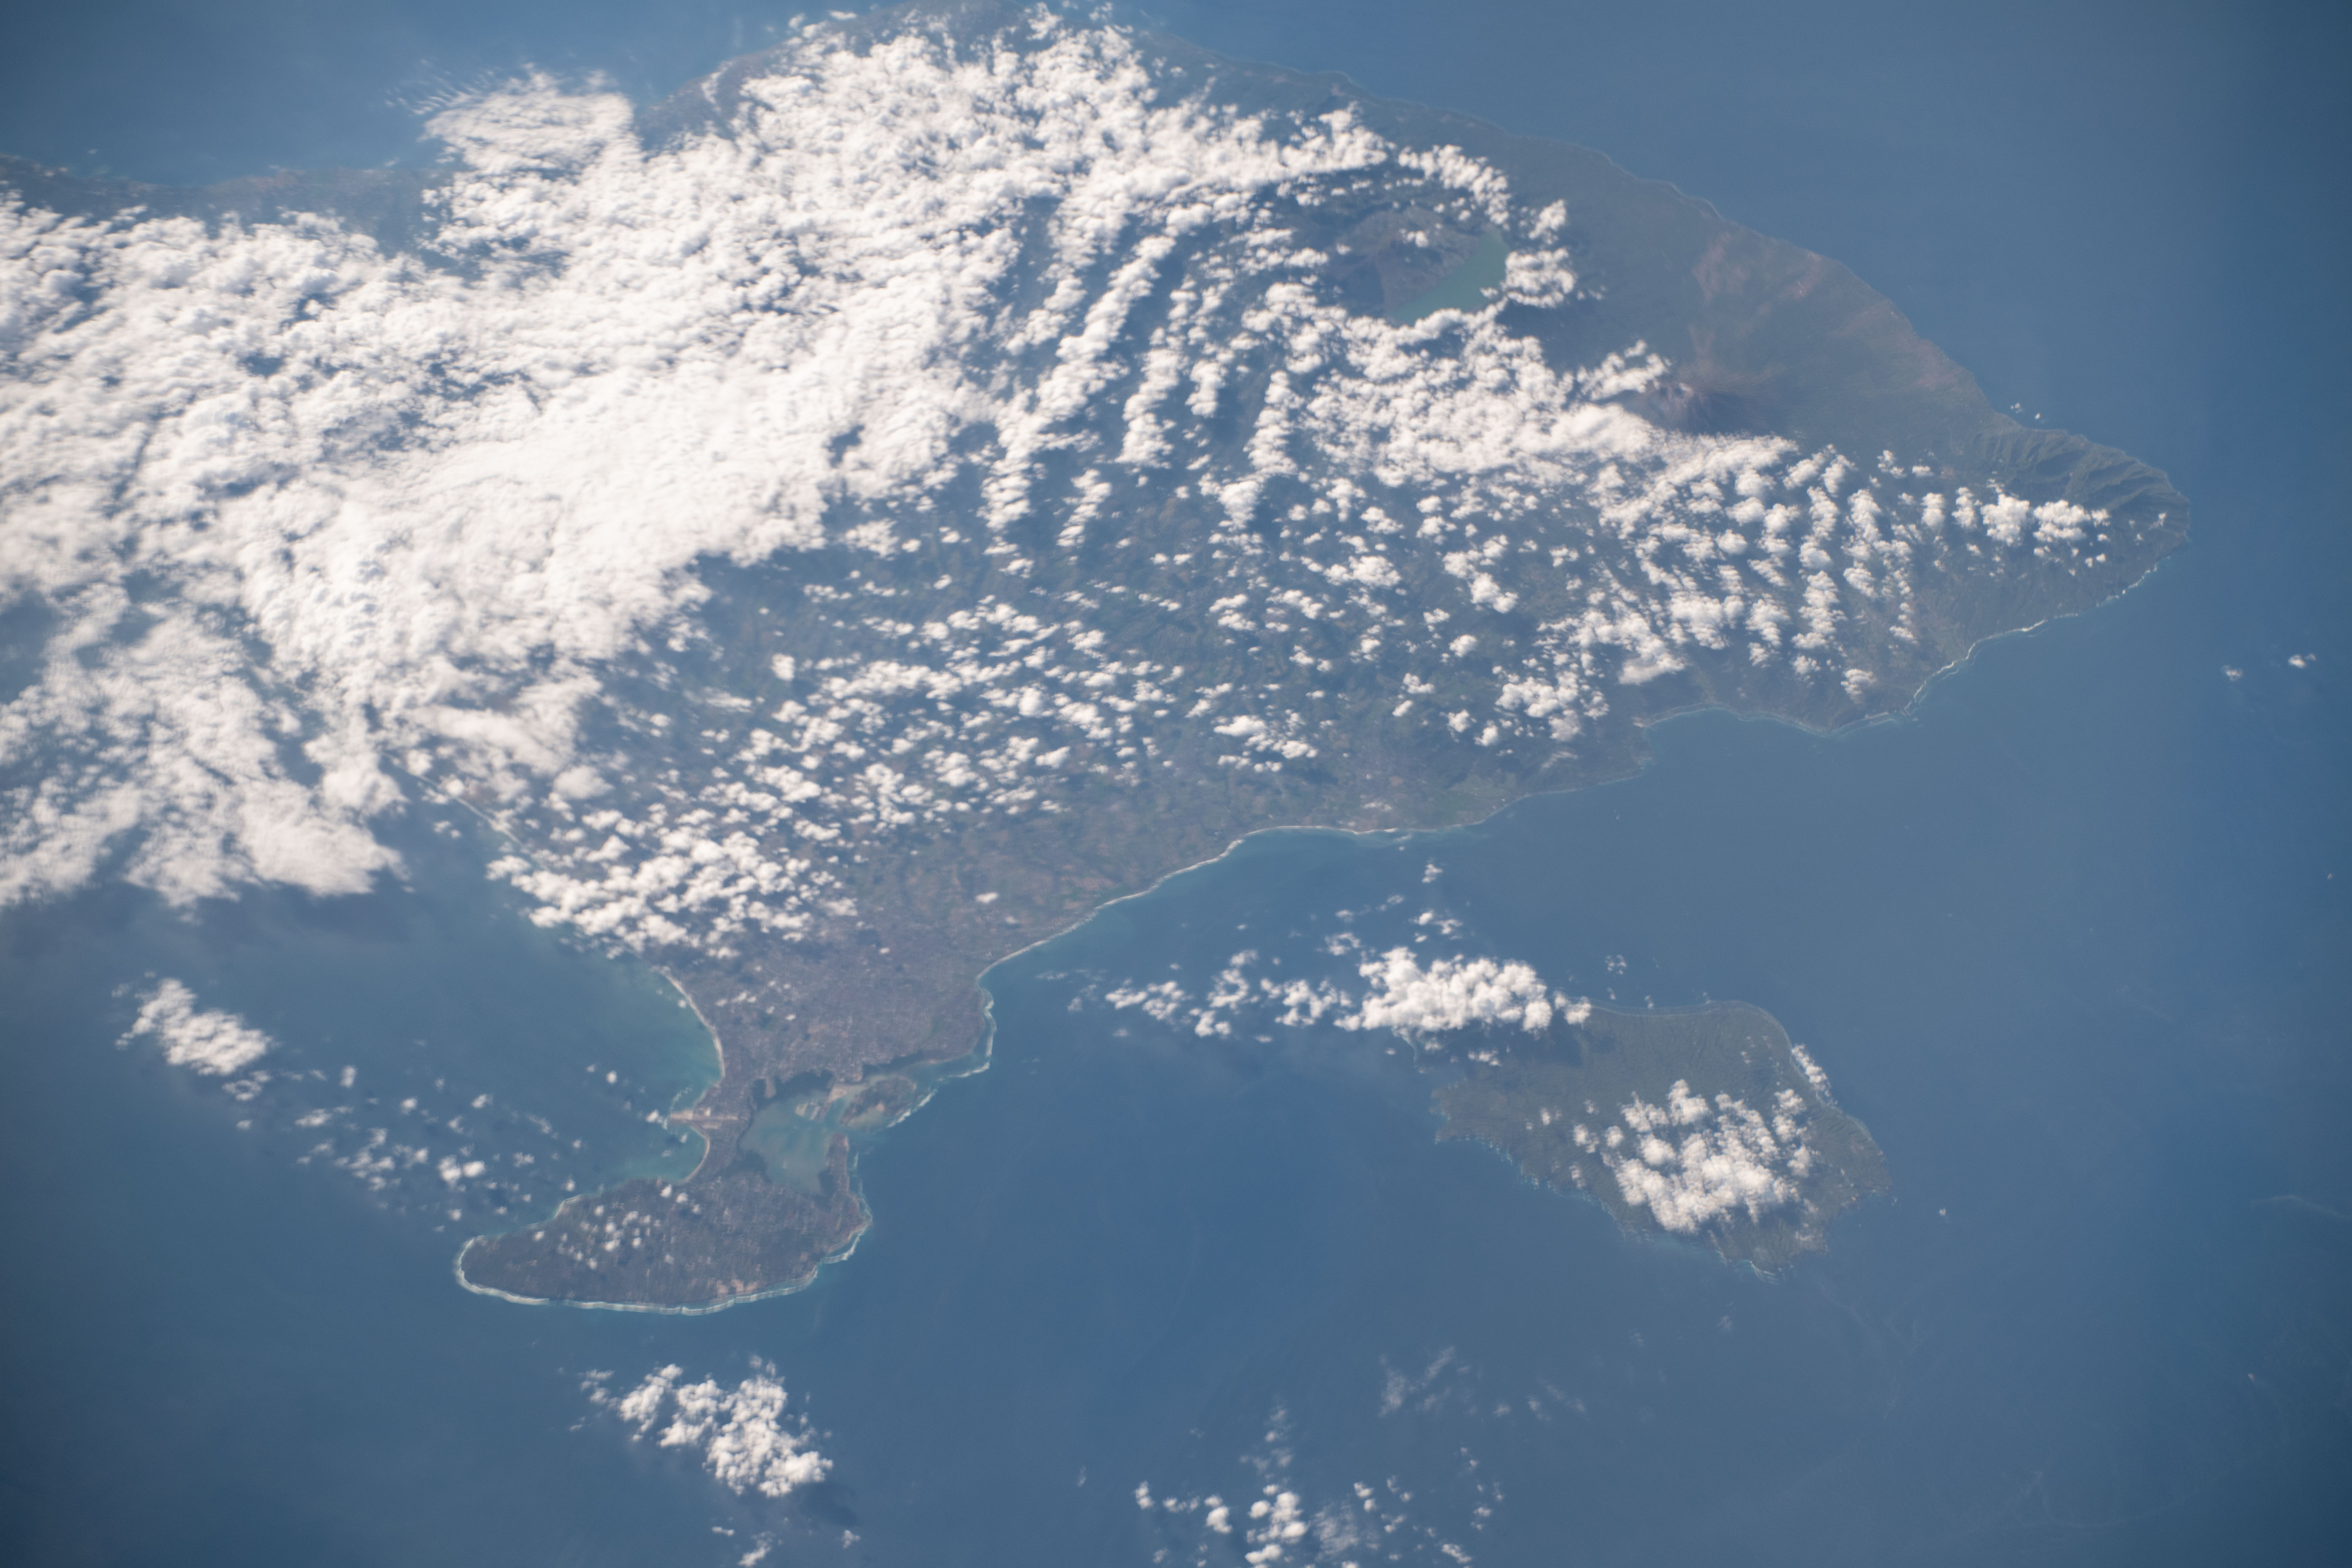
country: INDONESIA
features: PULAU PENIDA, SOUTH KUTA, BALI, MOUNT AGUNG
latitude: -8.5
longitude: 115.3
